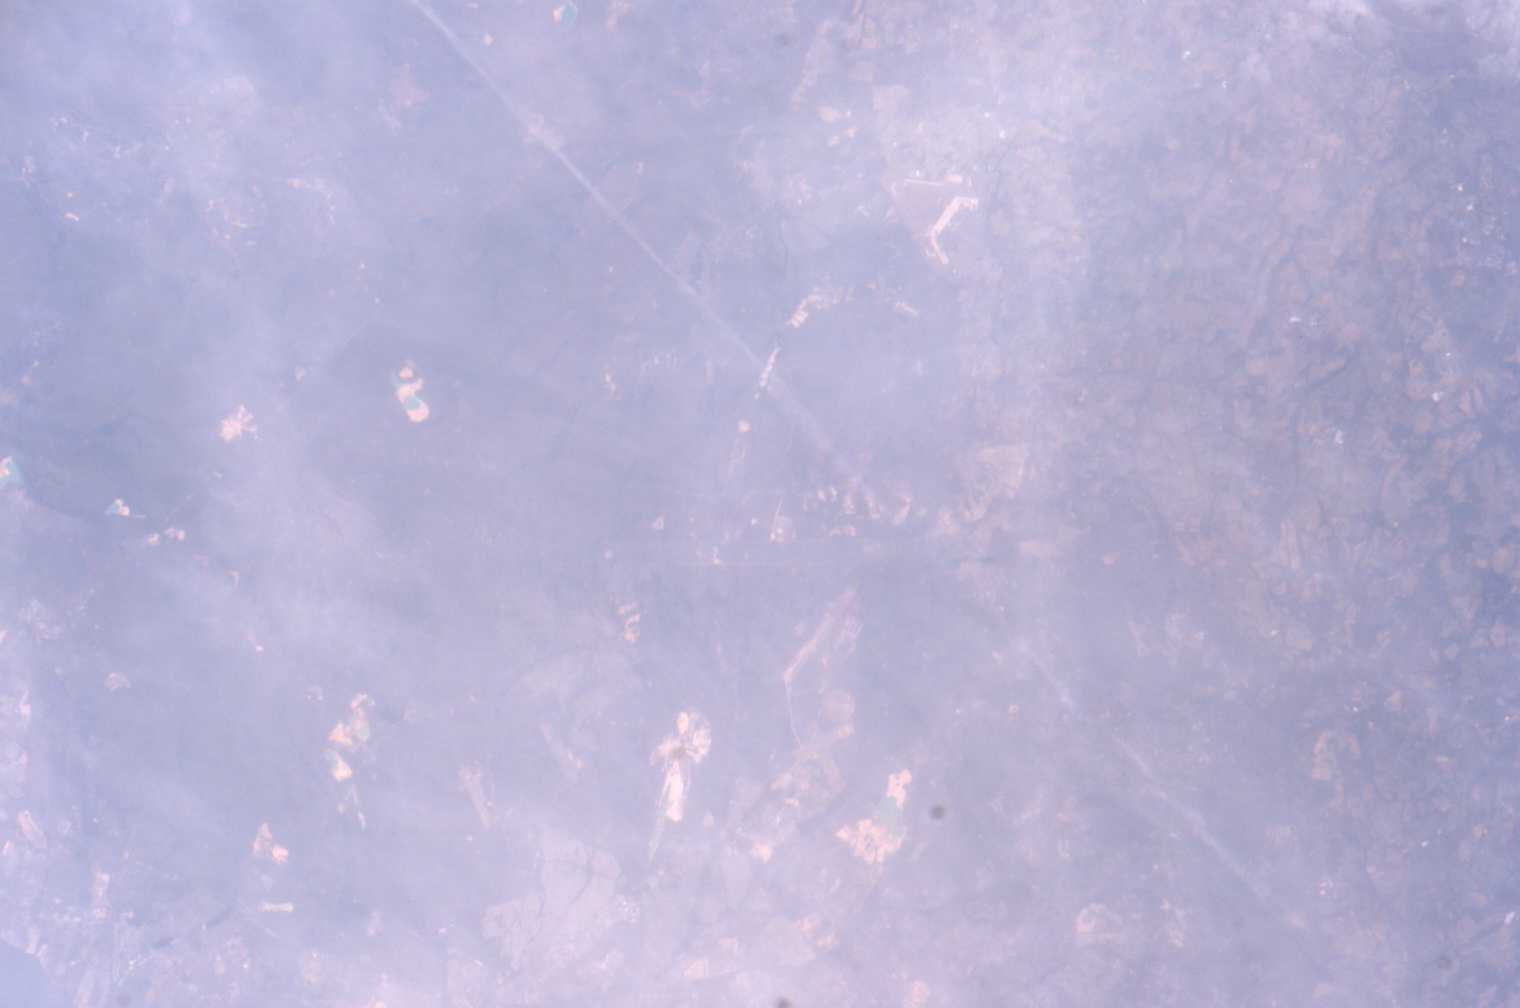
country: USA-NEW JERSEY
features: AREA E. OF TRENTON, CONTRAIL
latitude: 40.0
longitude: -74.5
